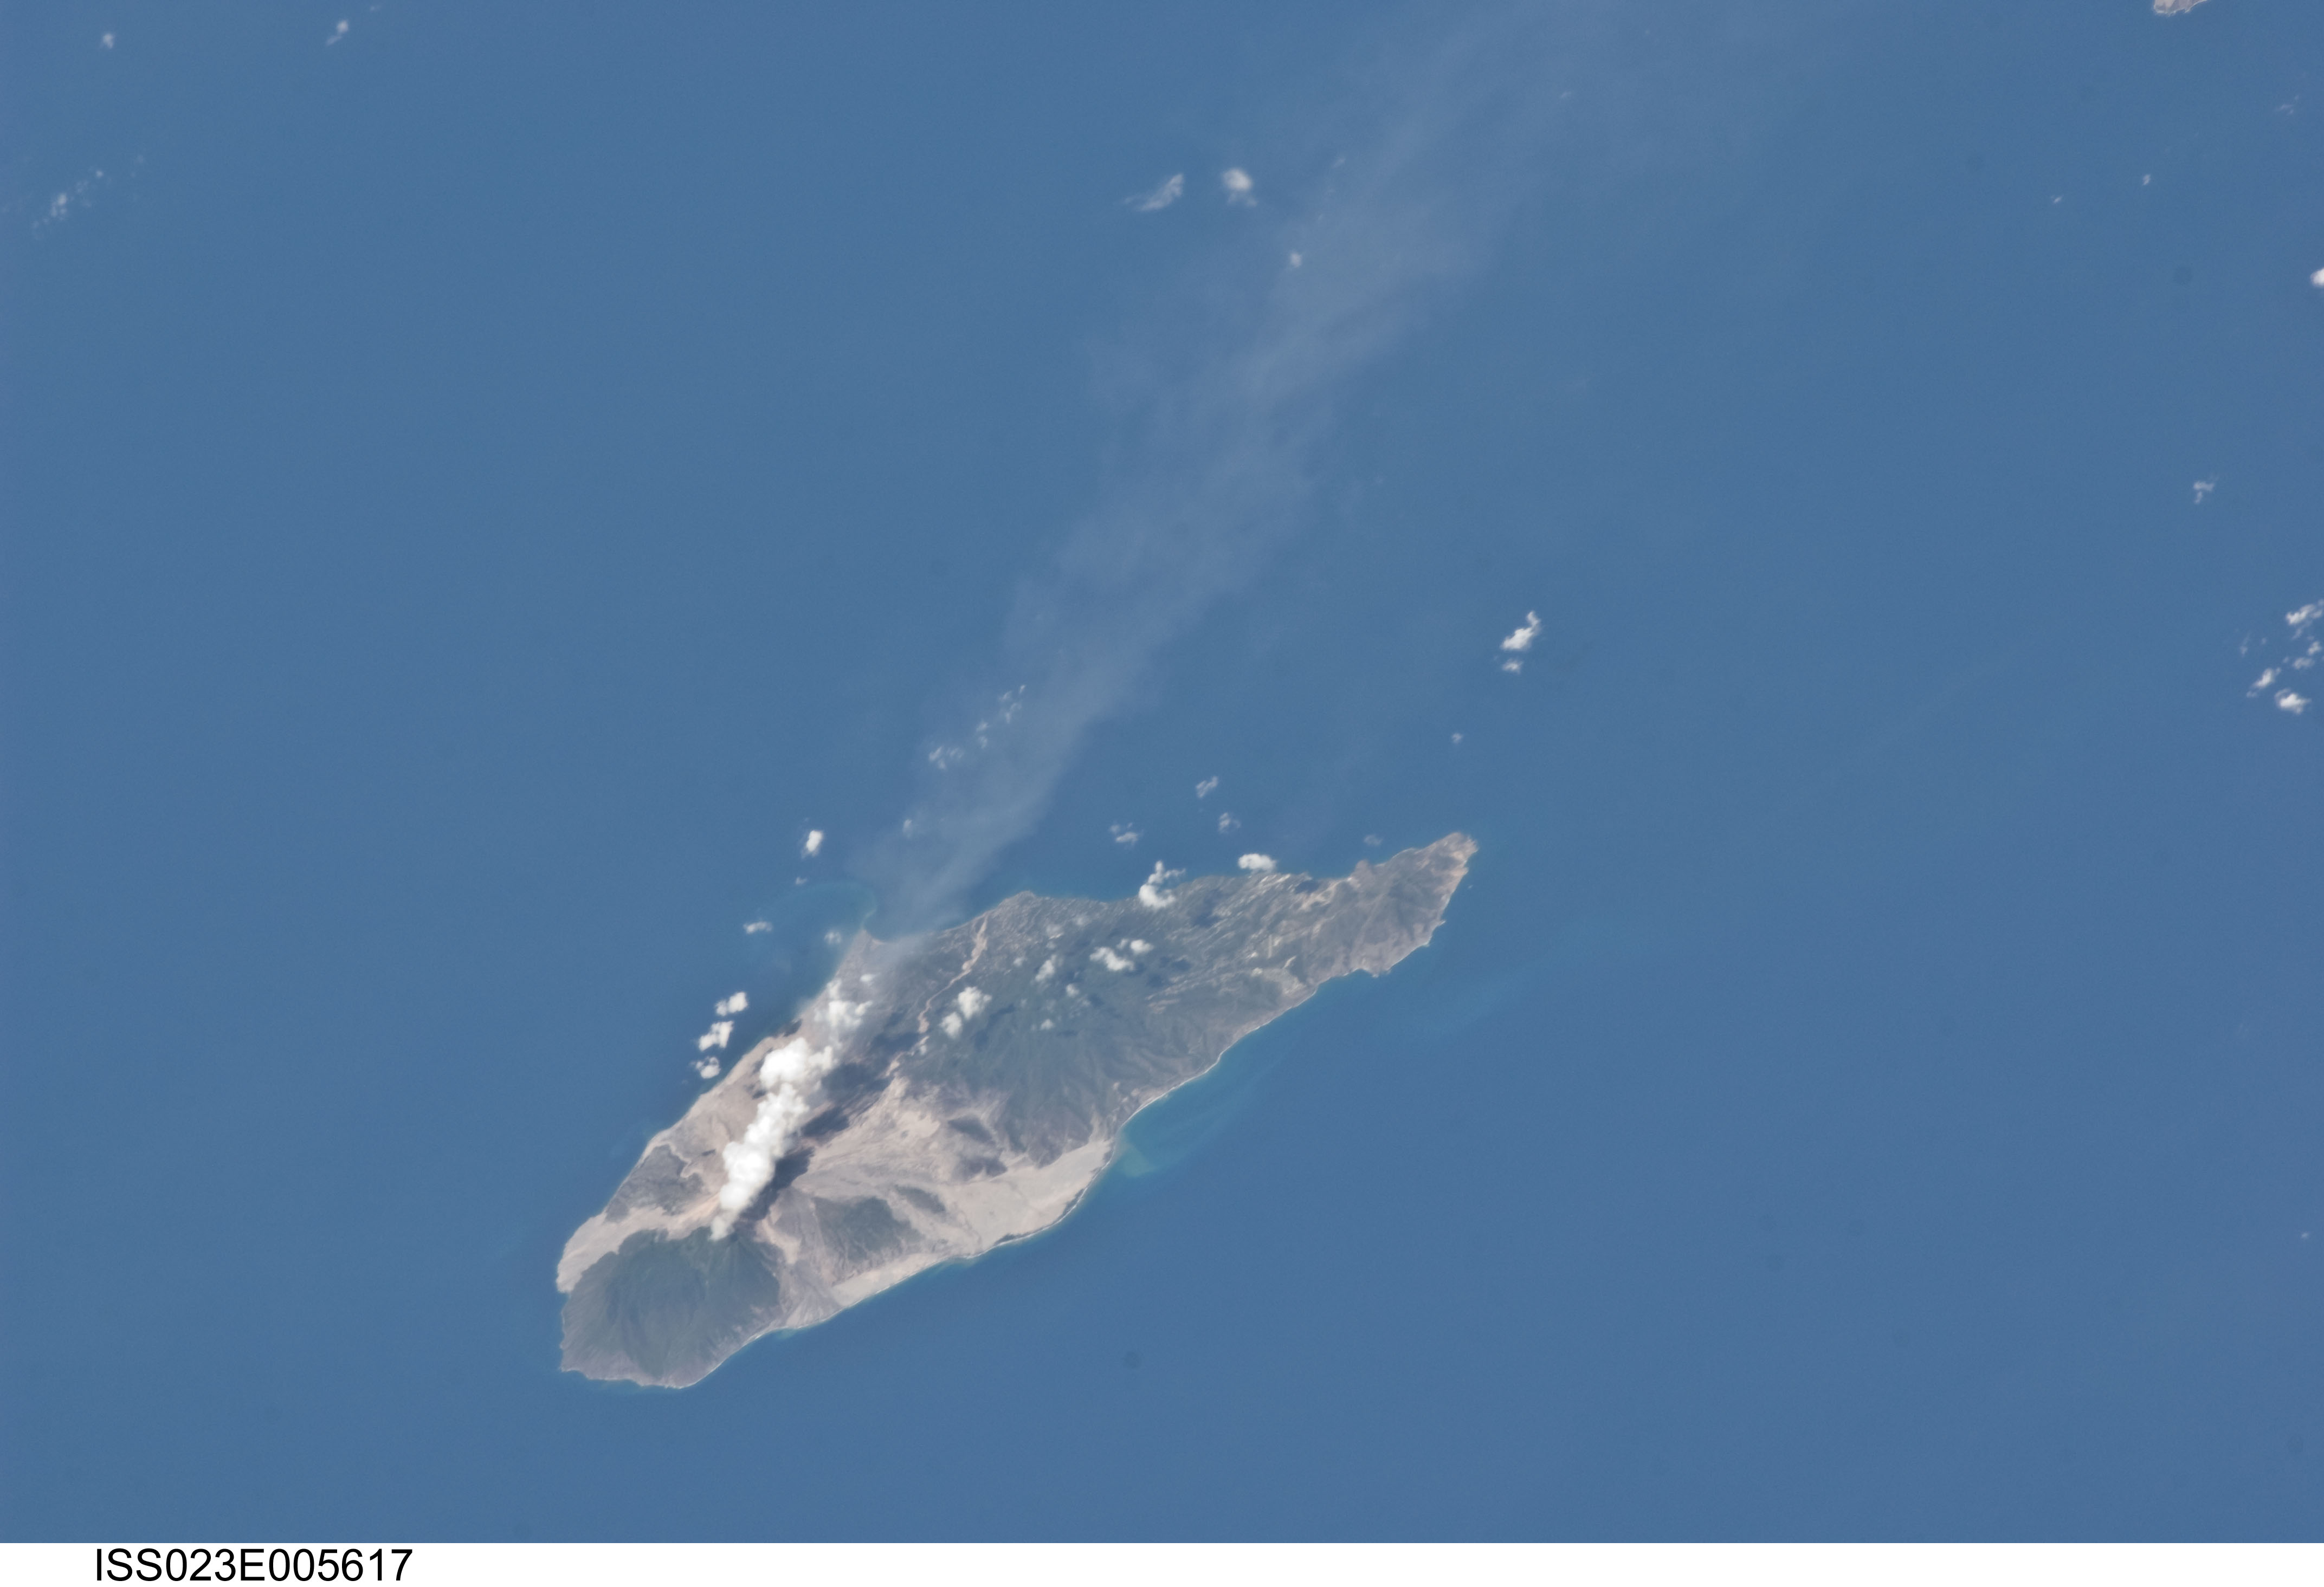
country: LESSER ANTILLES
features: MONTSERRAT, SOUFRIERE HILLS VOLCANO, PLUME
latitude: 16.8
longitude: -62.2
